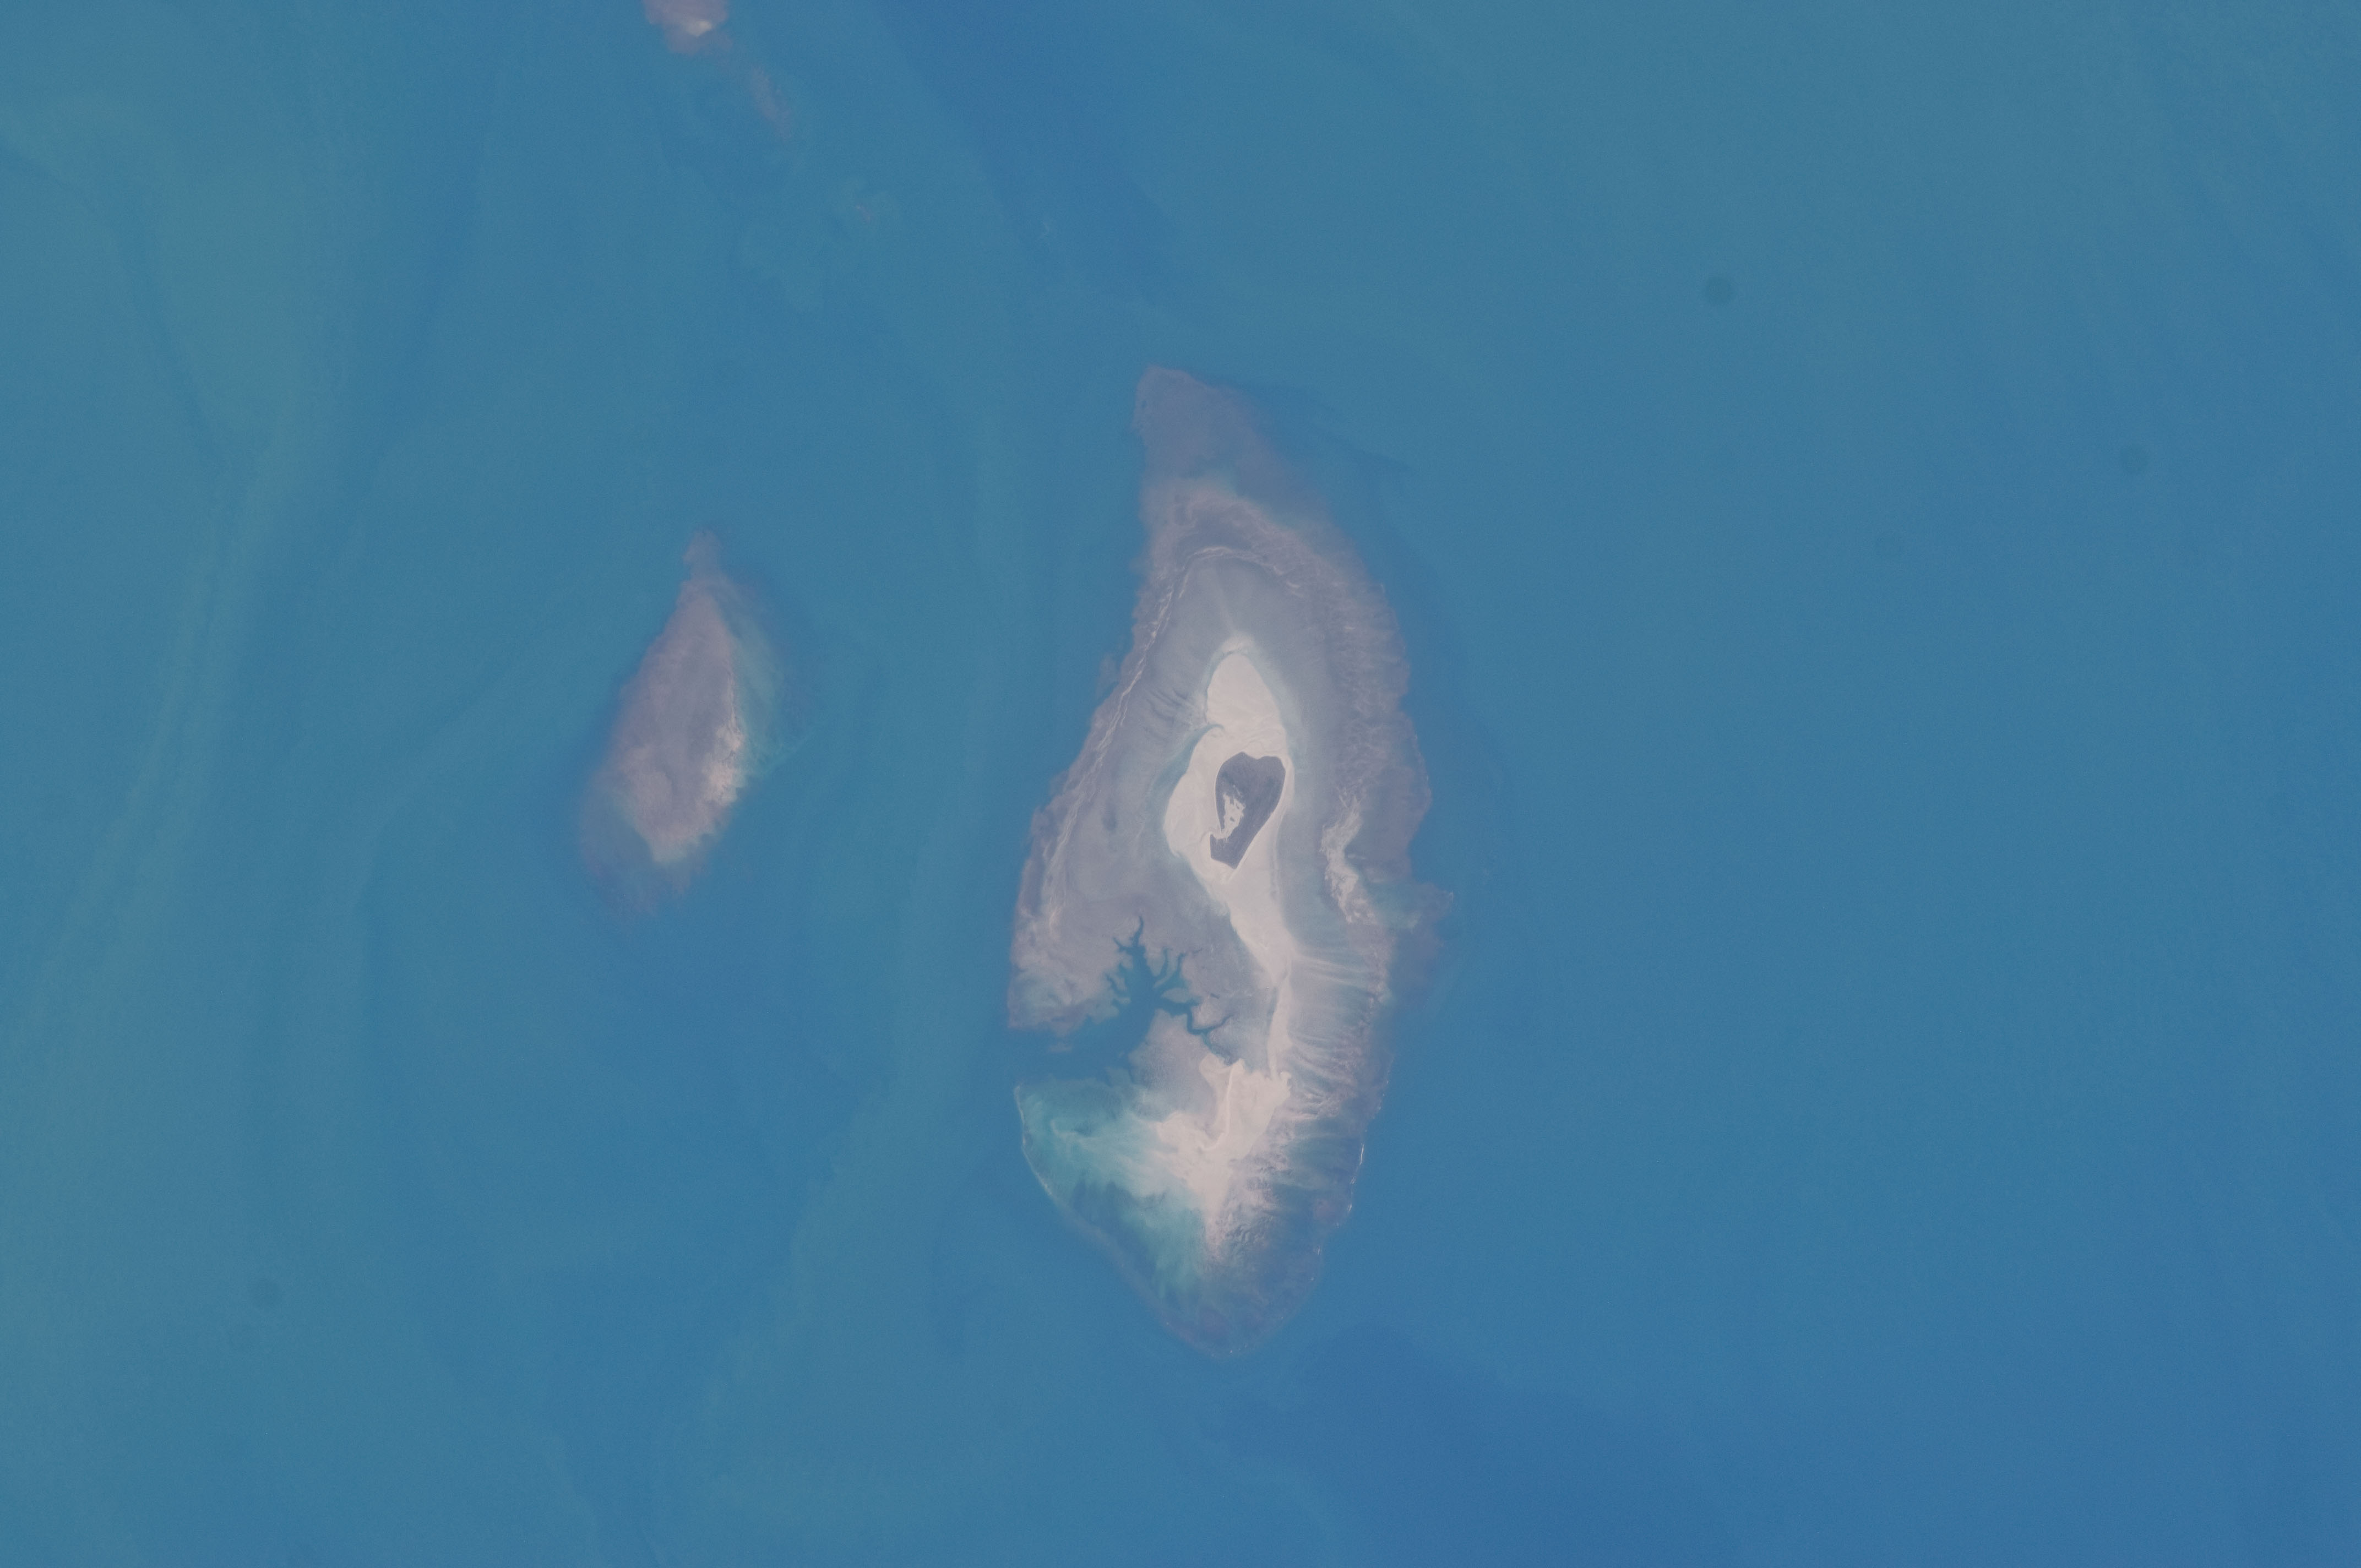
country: AUSTRALIA-WA
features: INDIAN O., ADELE I., CORAL REEF
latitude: -15.5
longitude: 123.2
